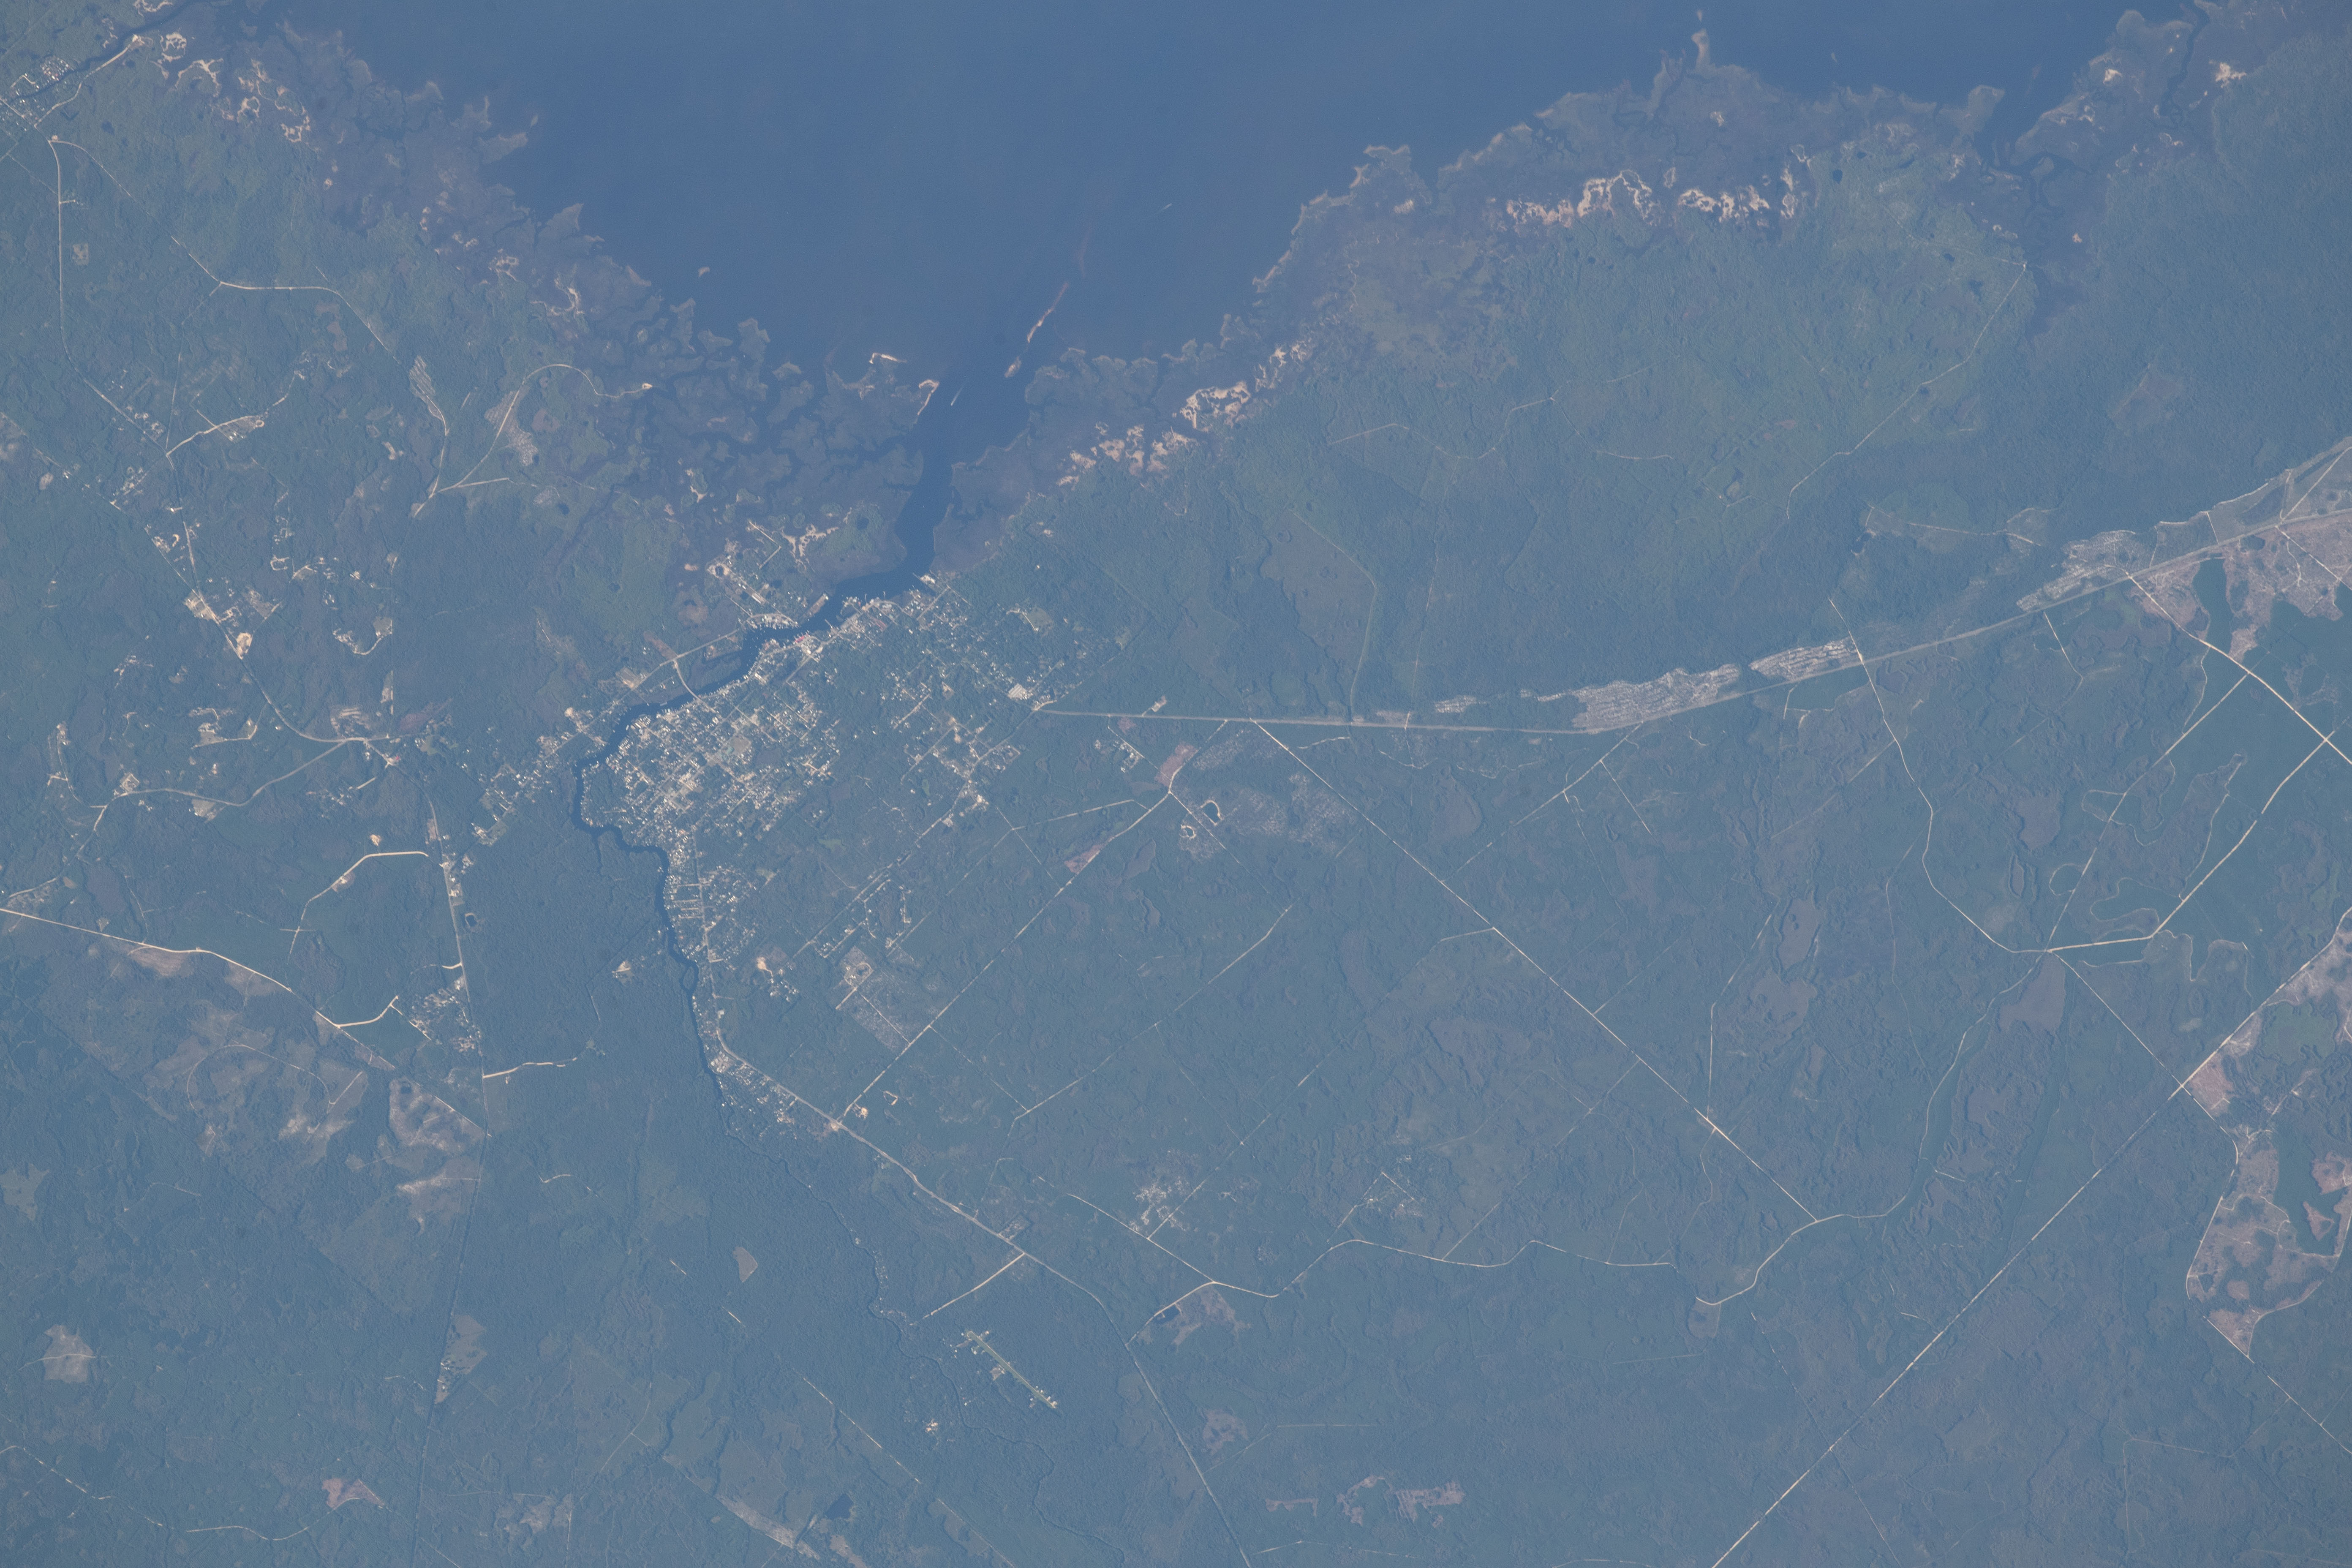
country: USA-FLORIDA
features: STEINHATCHEE, DEADMAN BAY, STEINHATCHEE R., G. OF MEXICO
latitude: 29.7
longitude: -83.4
